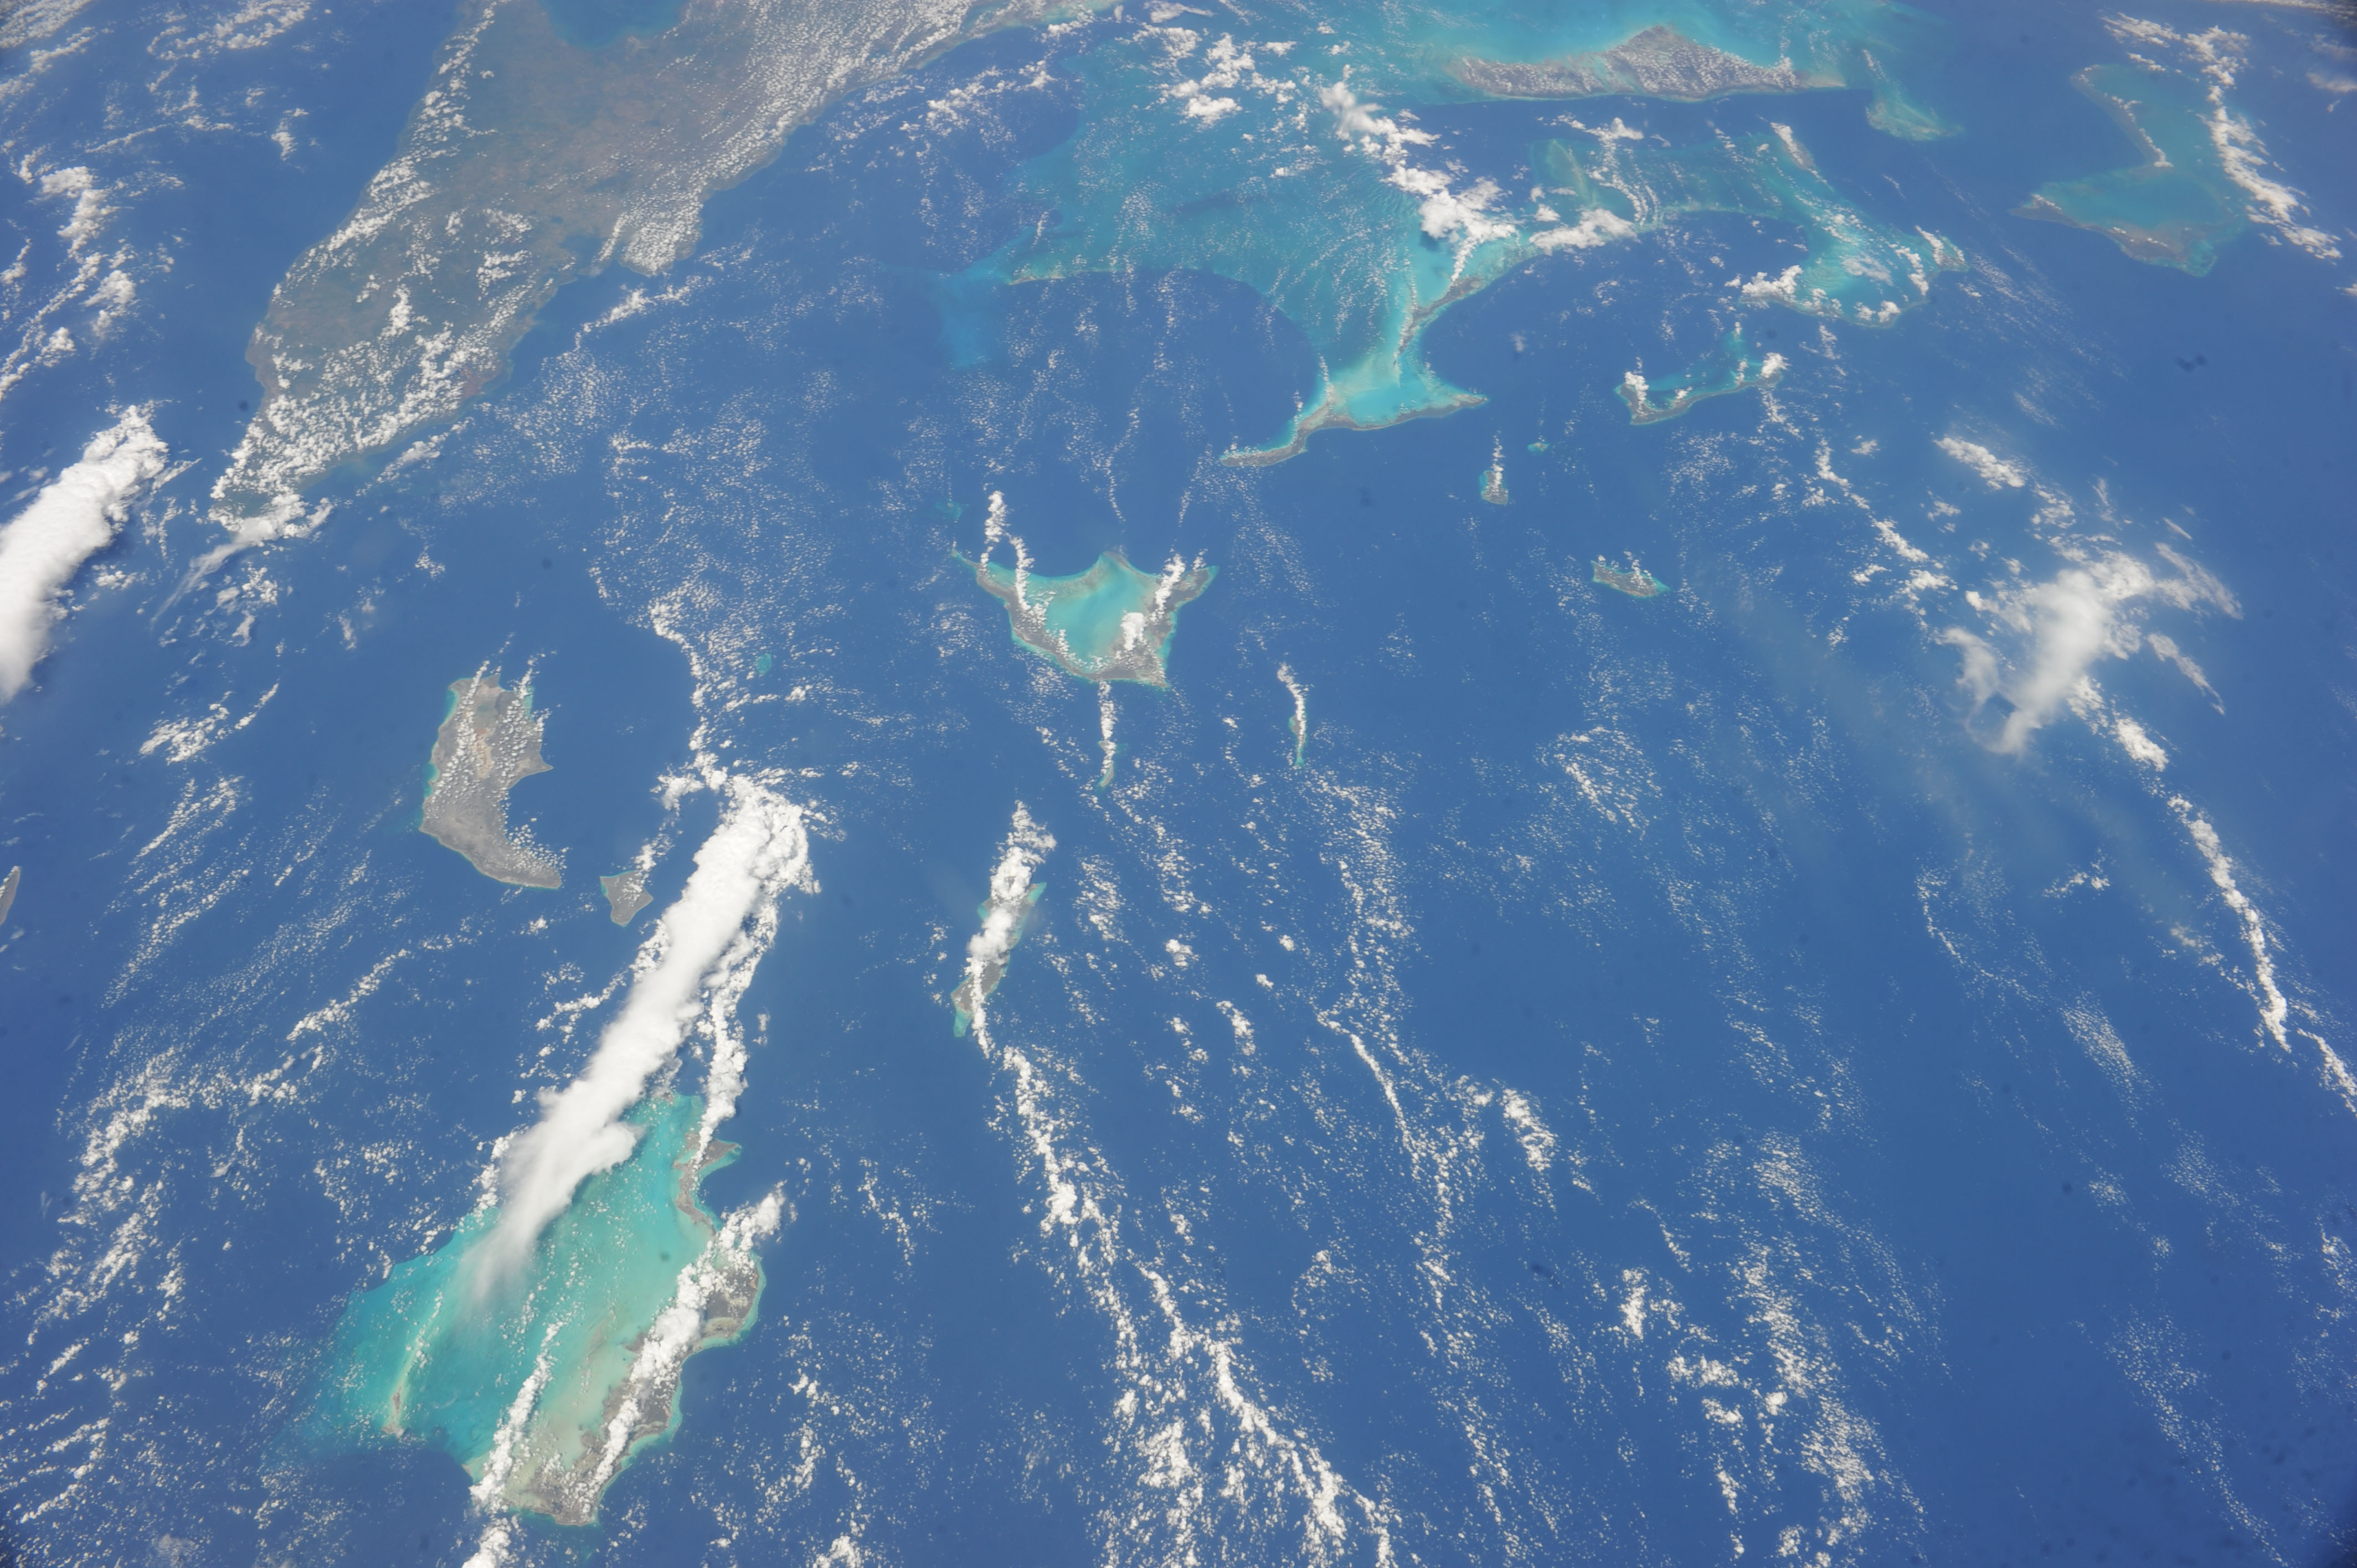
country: BAHAMAS
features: THE BAHAMAS, NORTH ATLANTIC OCEAN, ISLANDS, ARCHIPELAGO, TURKS AND CAICOS ISLANDS, CUBA
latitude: 22.6
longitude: -73.4
